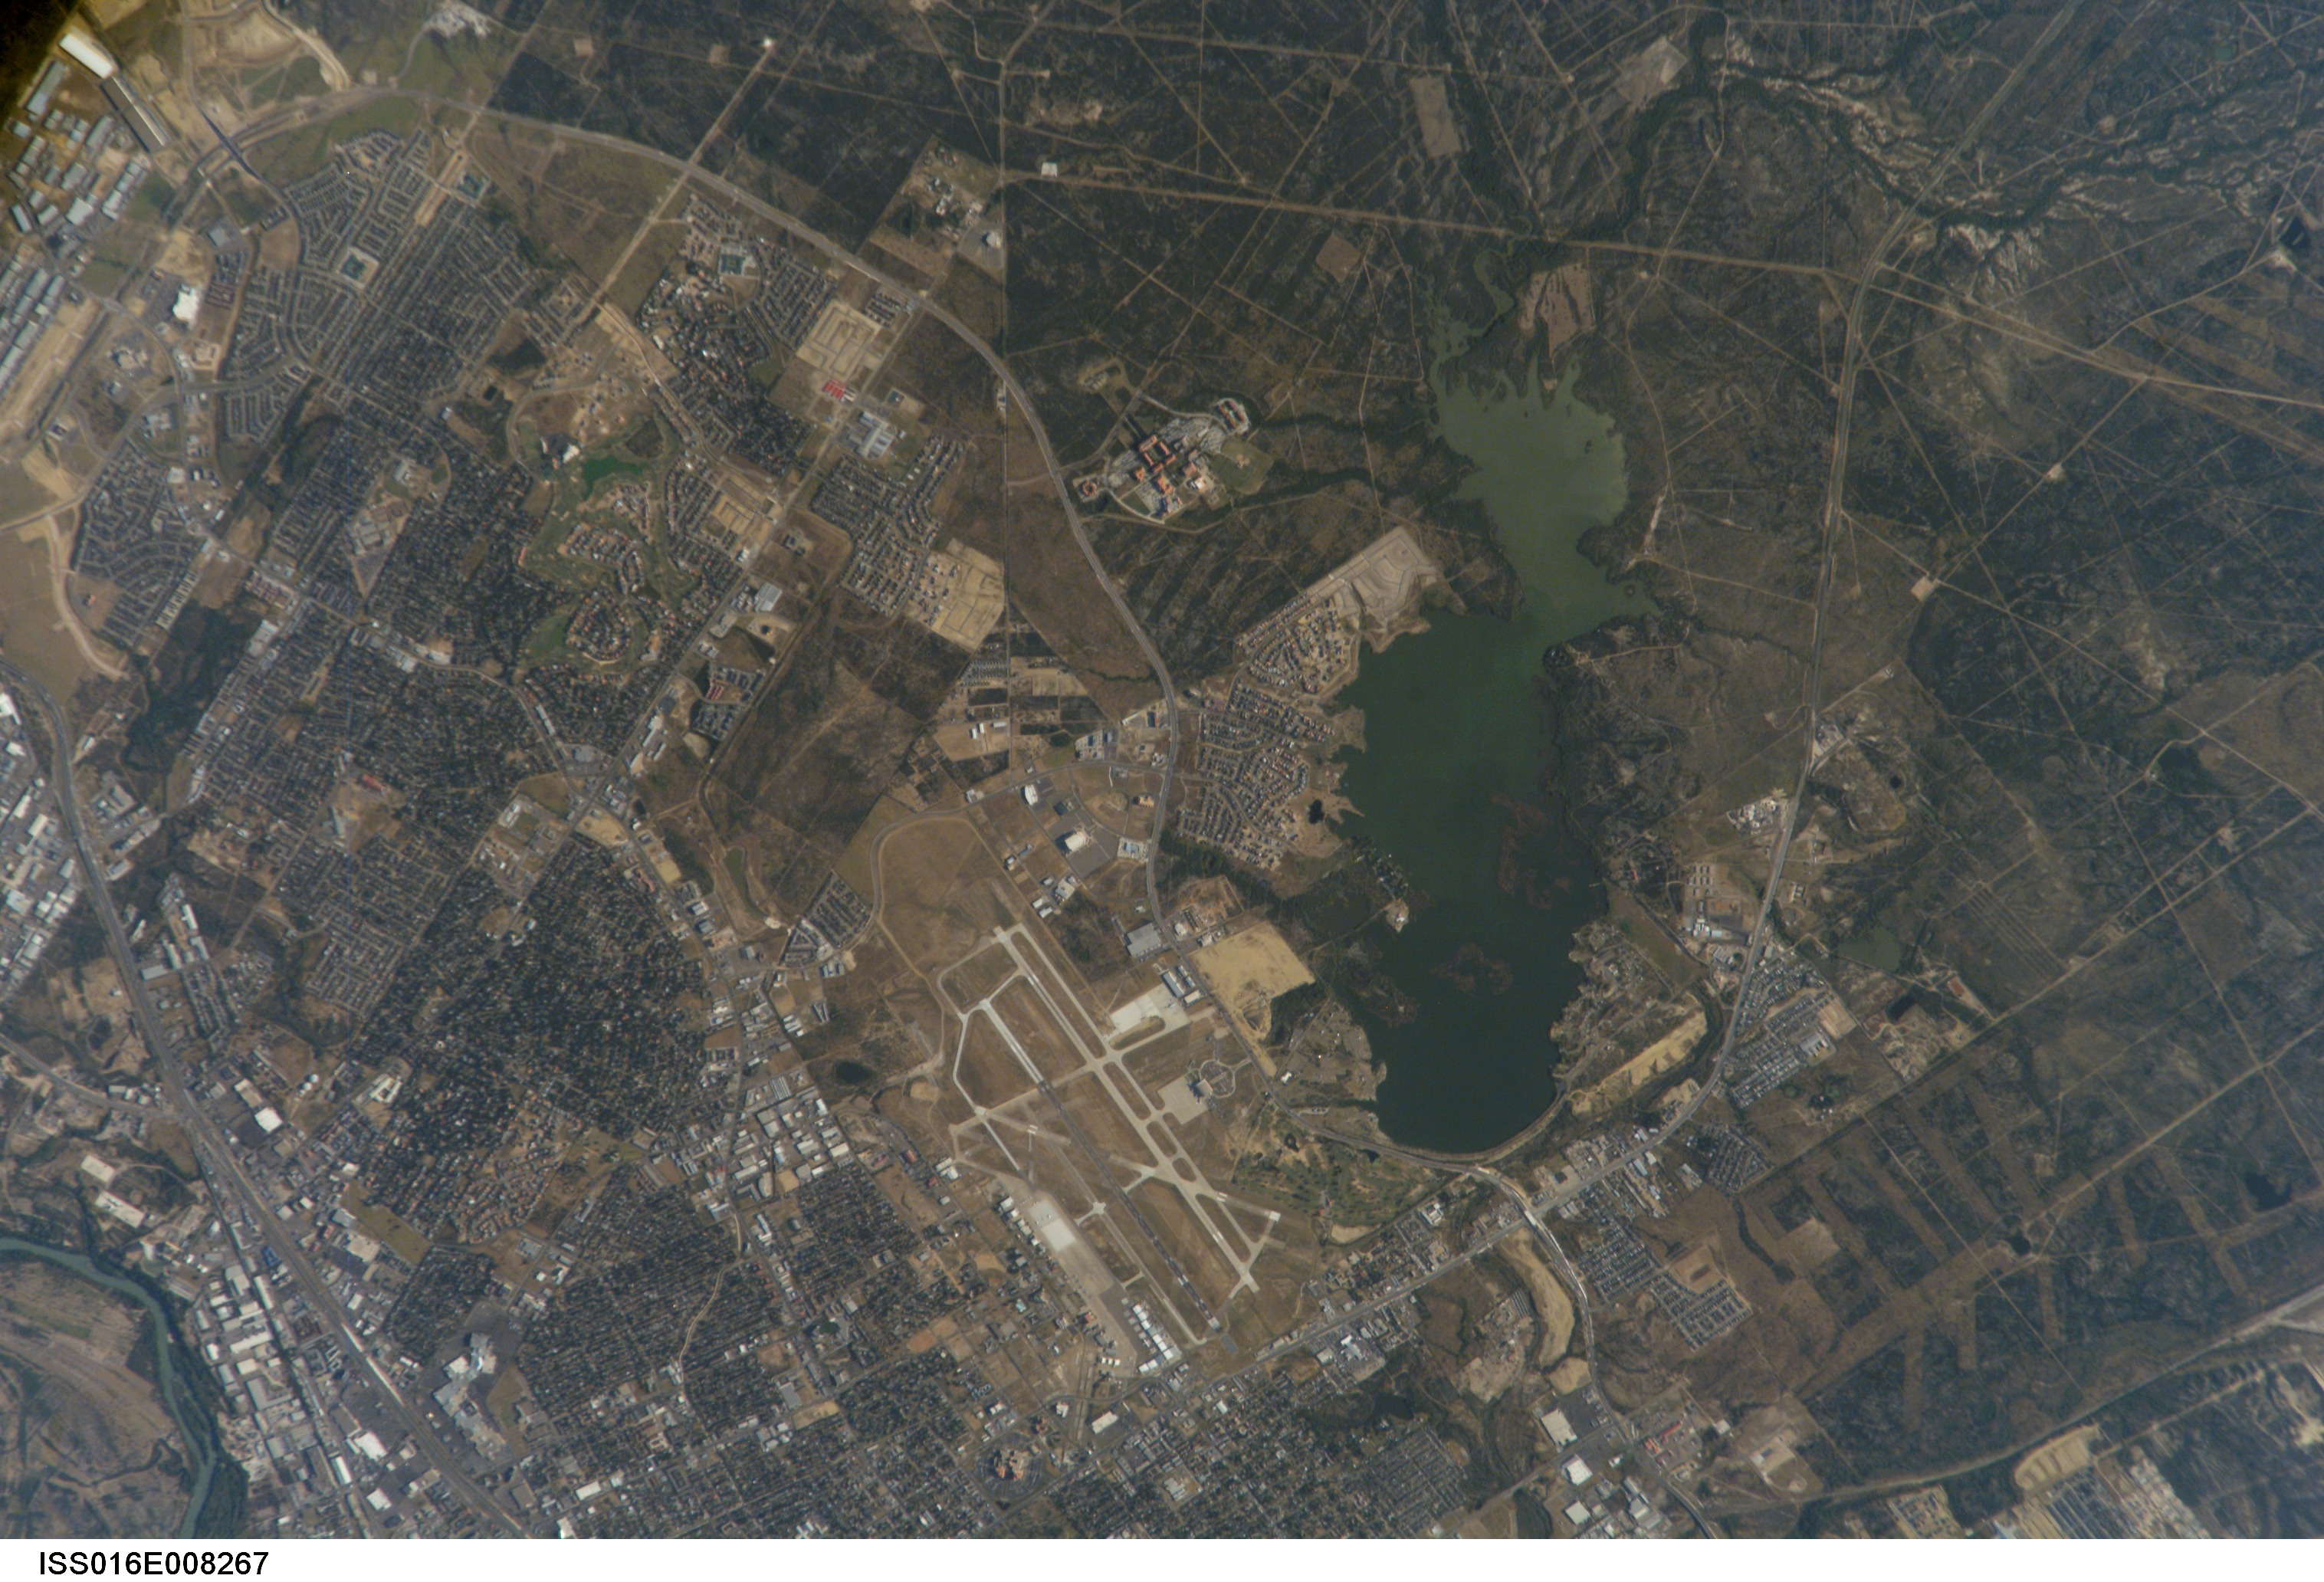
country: MEXICO
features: LAREDO INTL AIRPORT, LAKE
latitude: 27.5
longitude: -99.5
